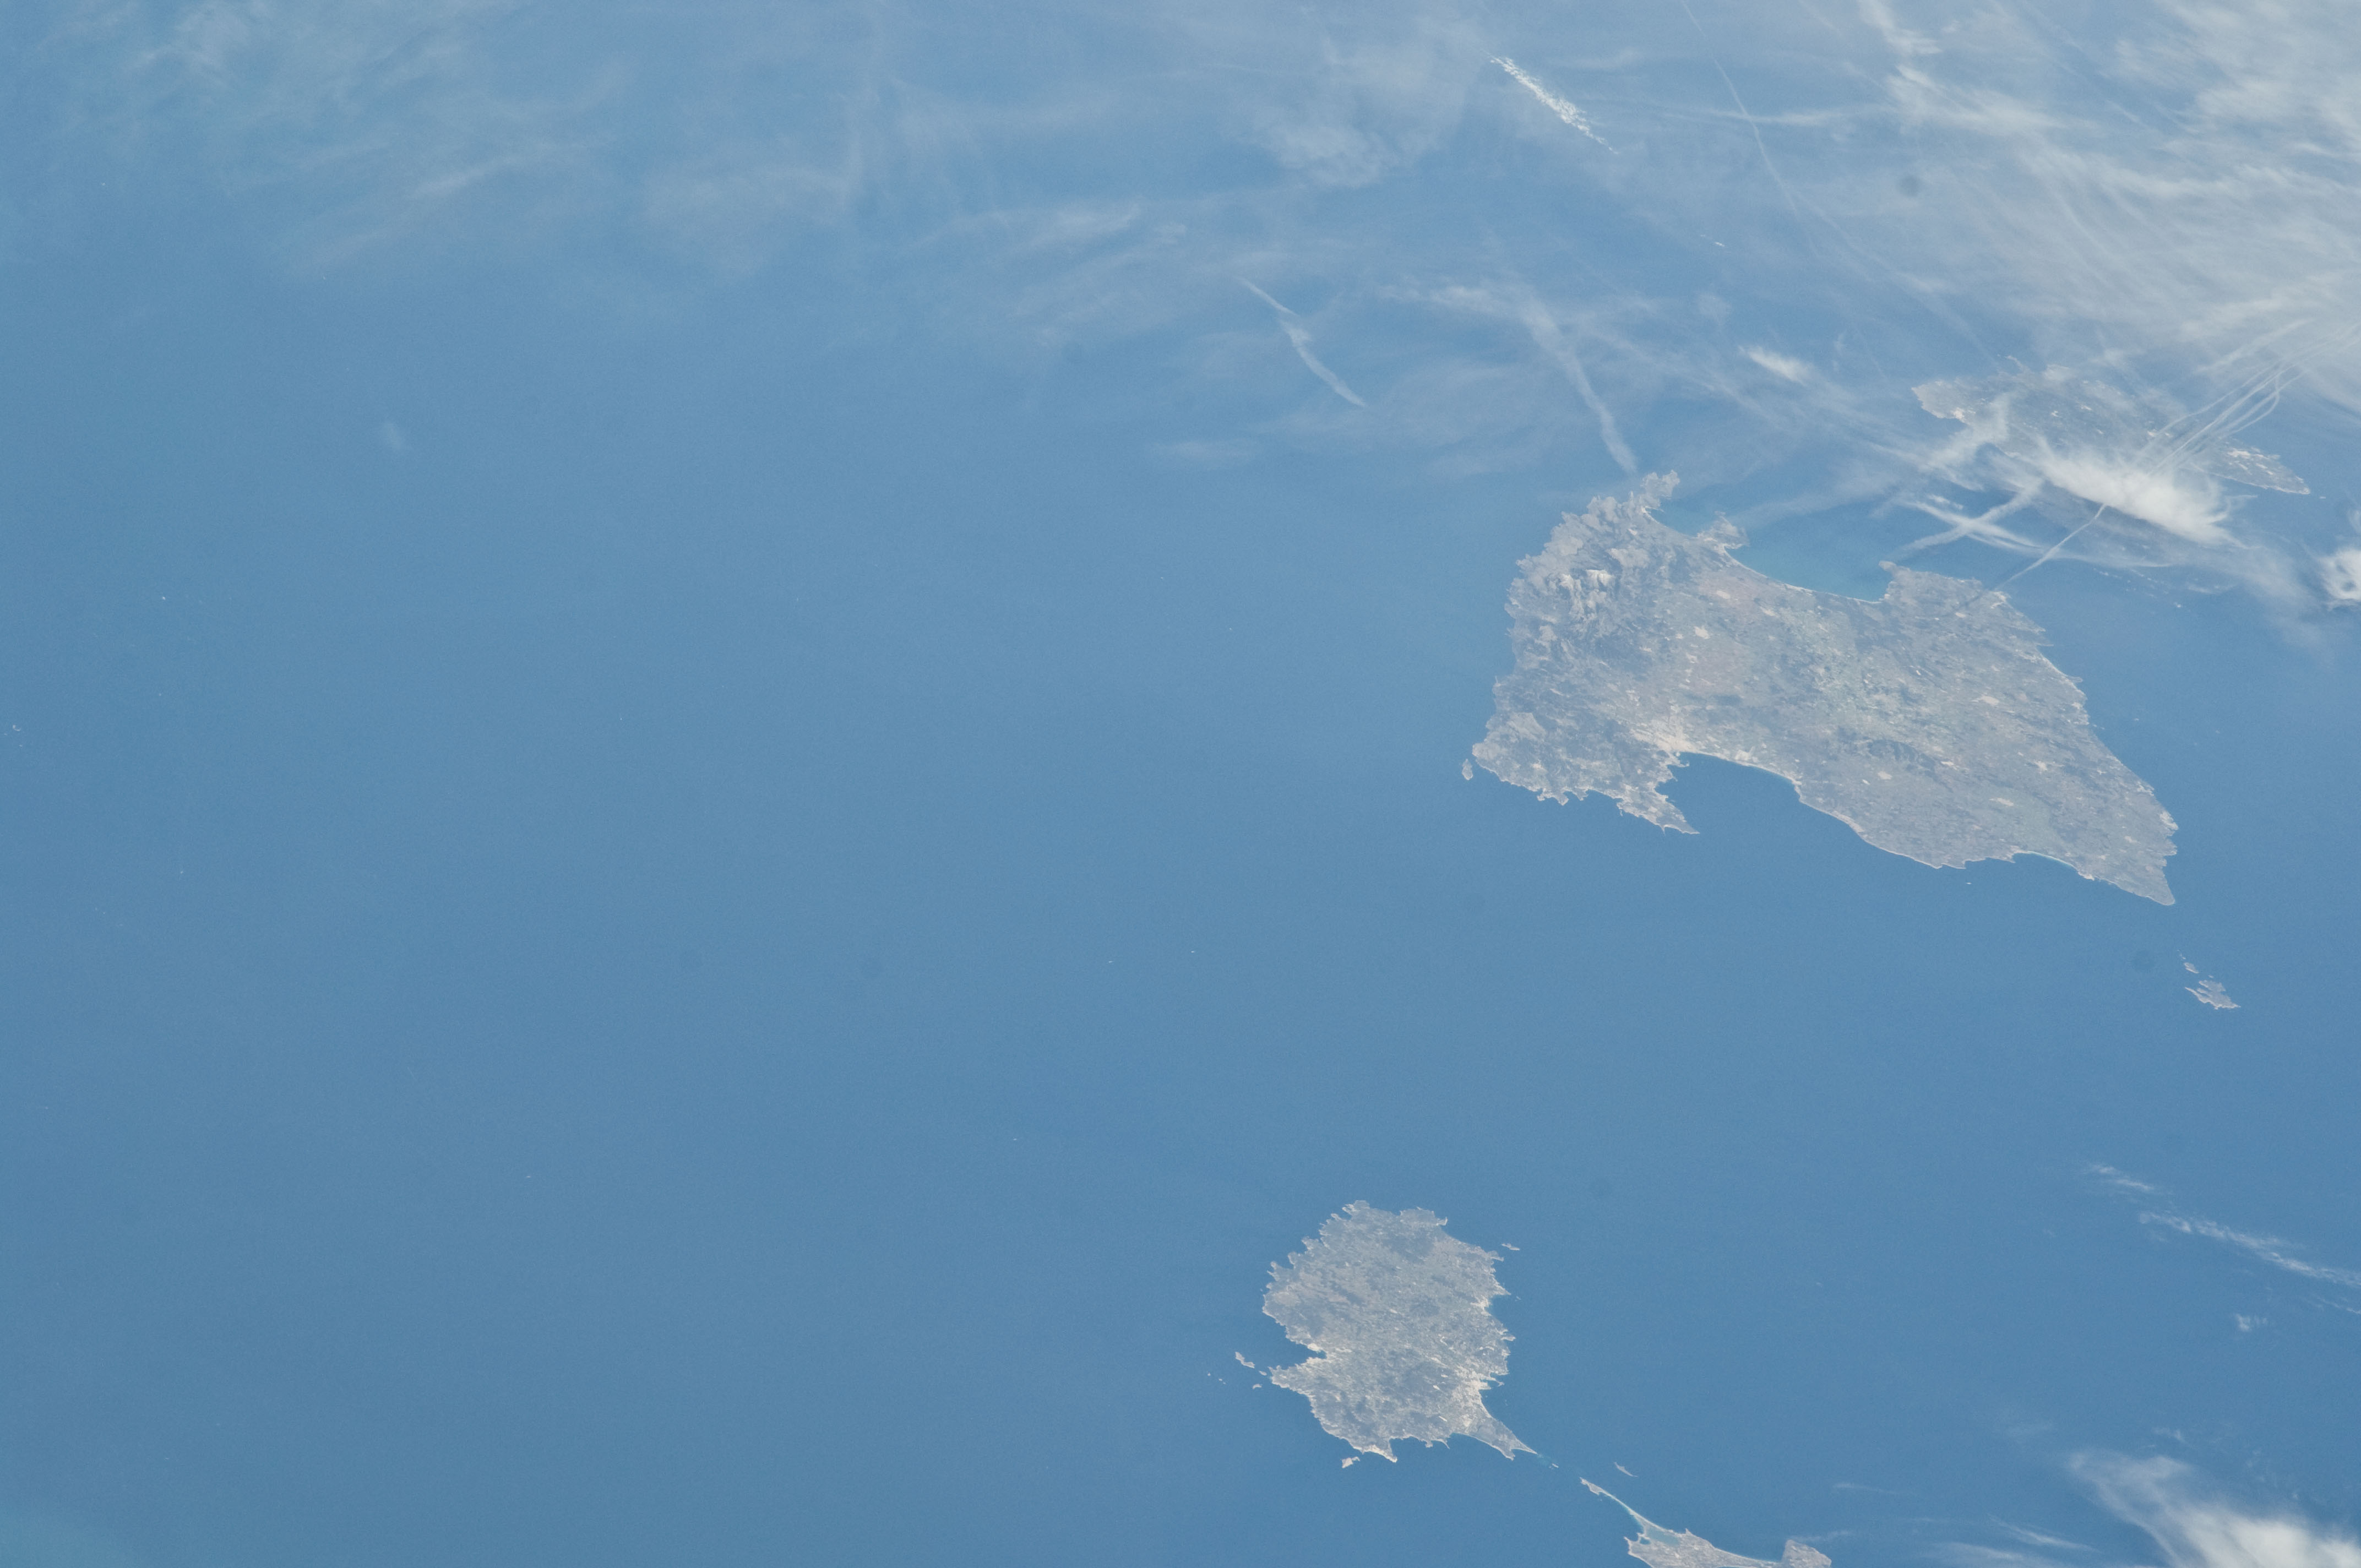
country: BALEARIC ISLANDS
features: MALLORCA I., IBIZA I., CONTRAILS
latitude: 39.6
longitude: 1.8
